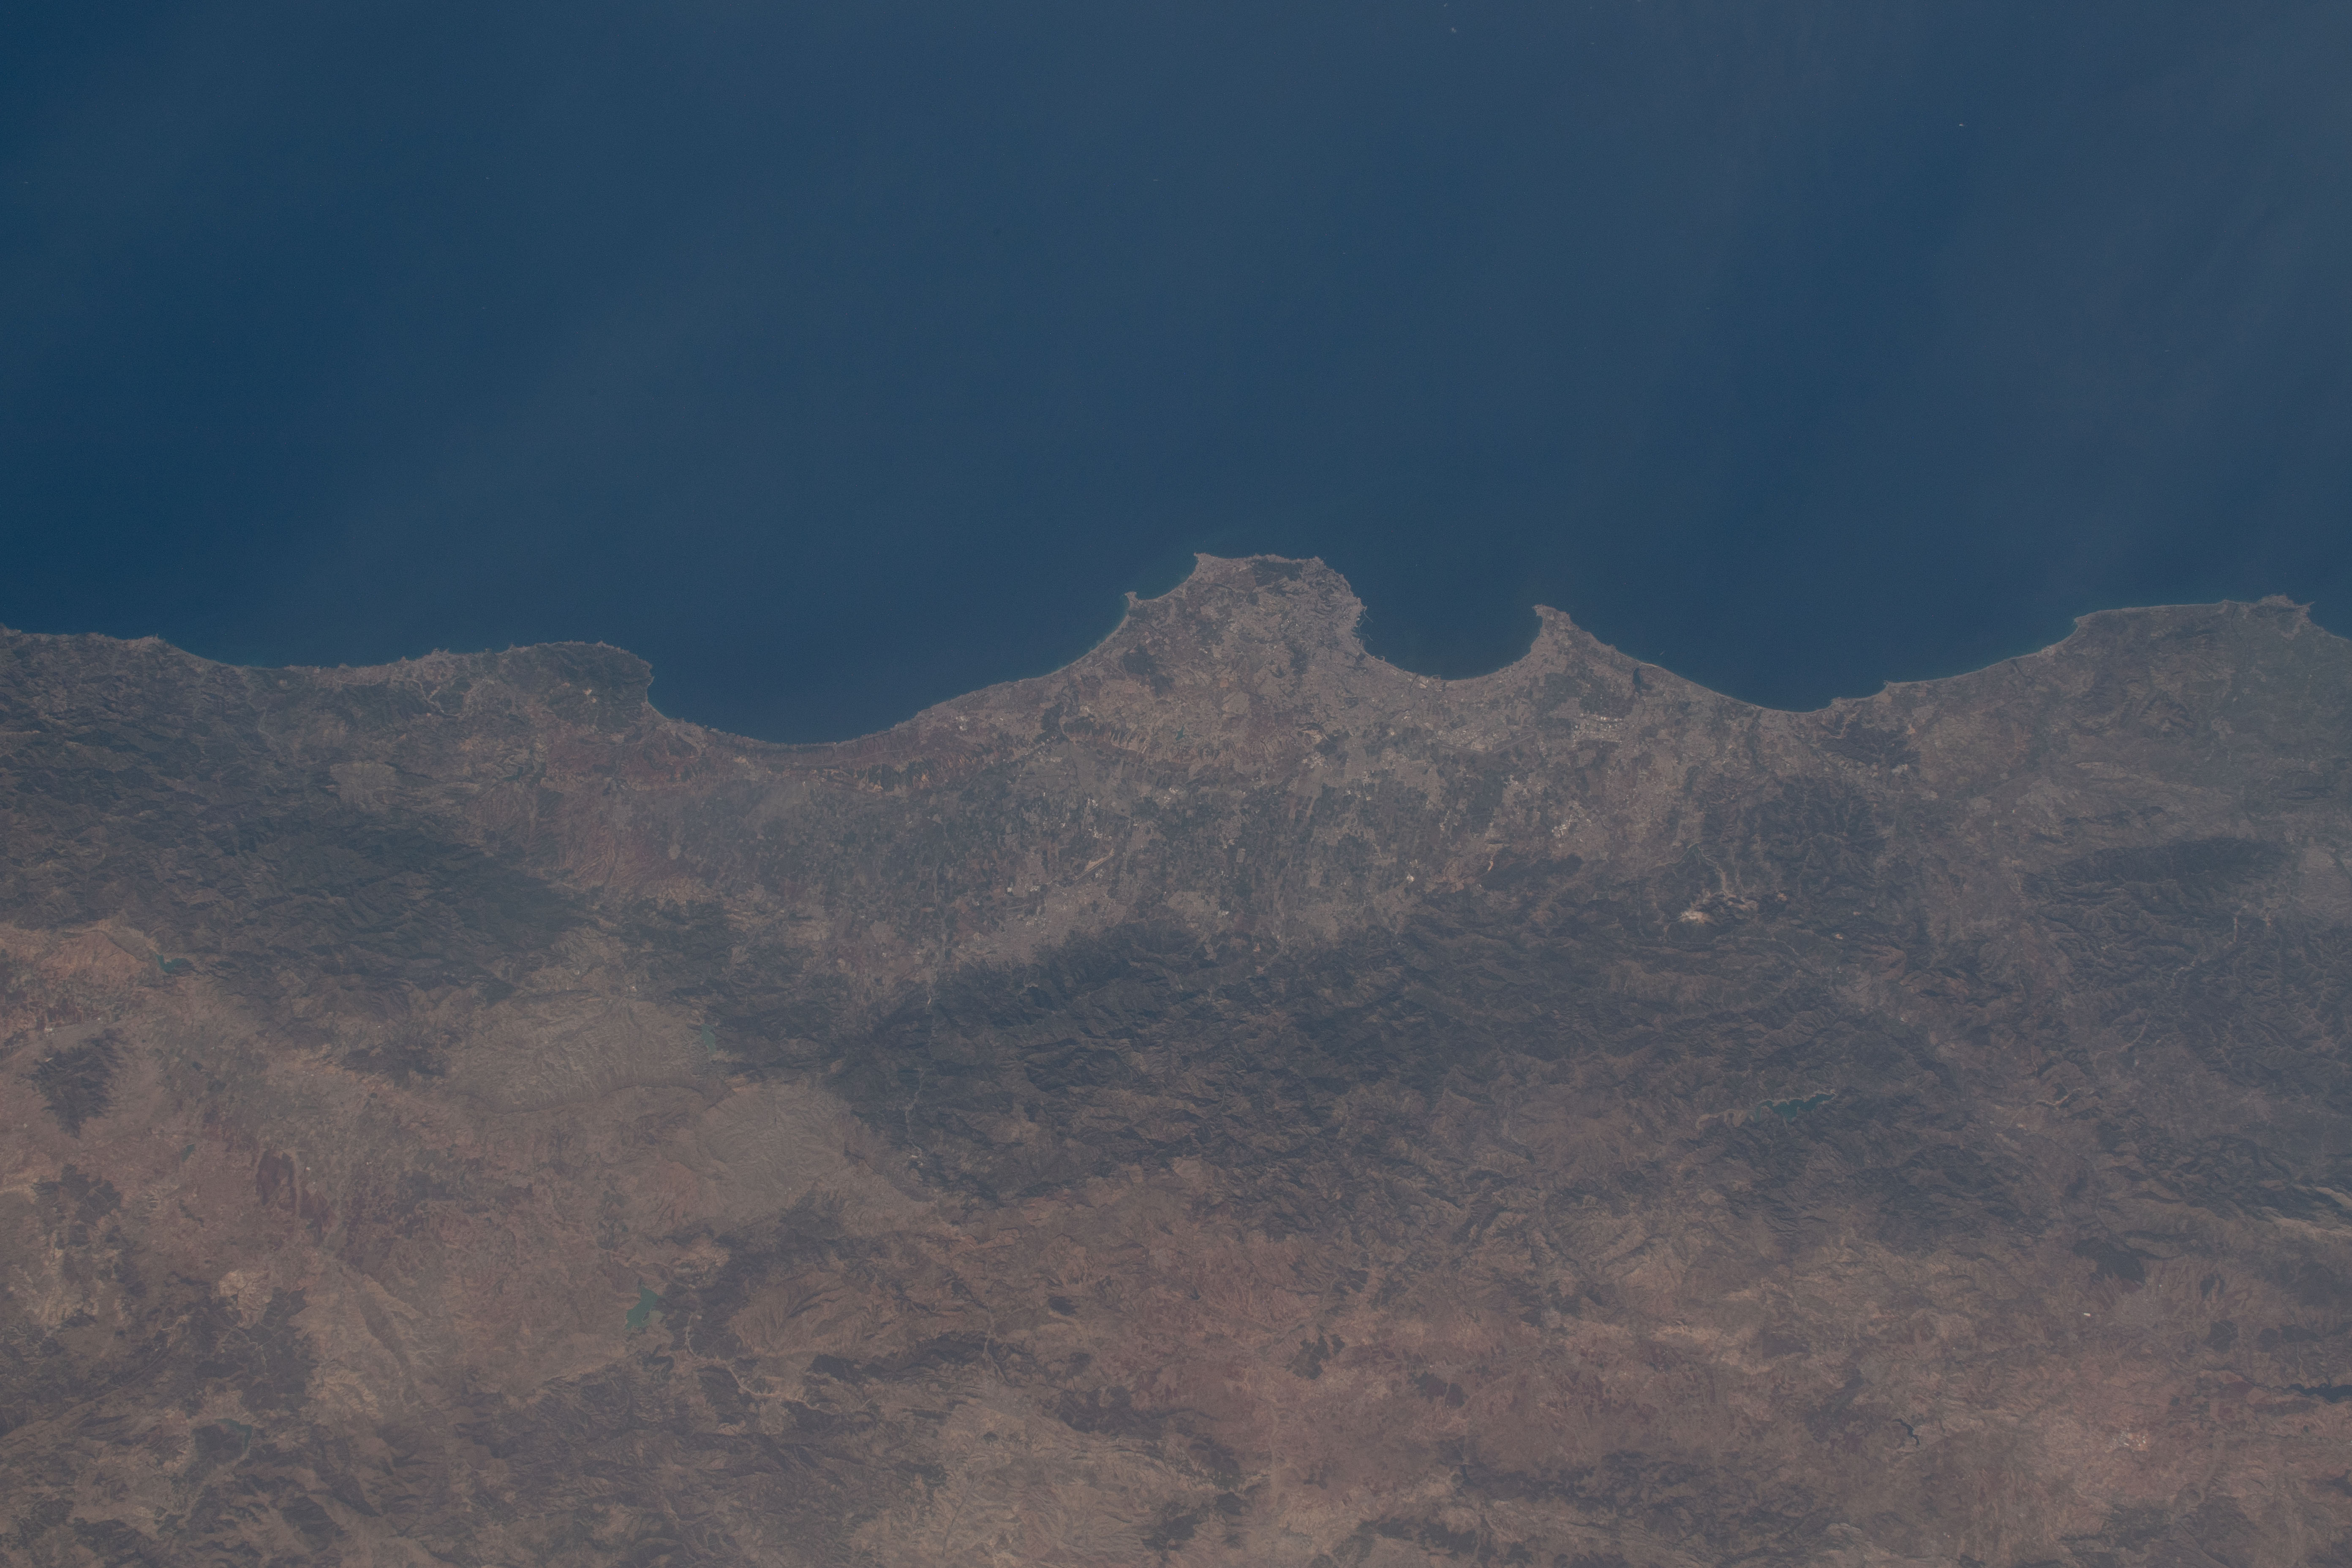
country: ALGERIA
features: BAY OF ALGIERS, MEDITERRANEAN SEA
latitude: 36.5
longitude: 3.0
